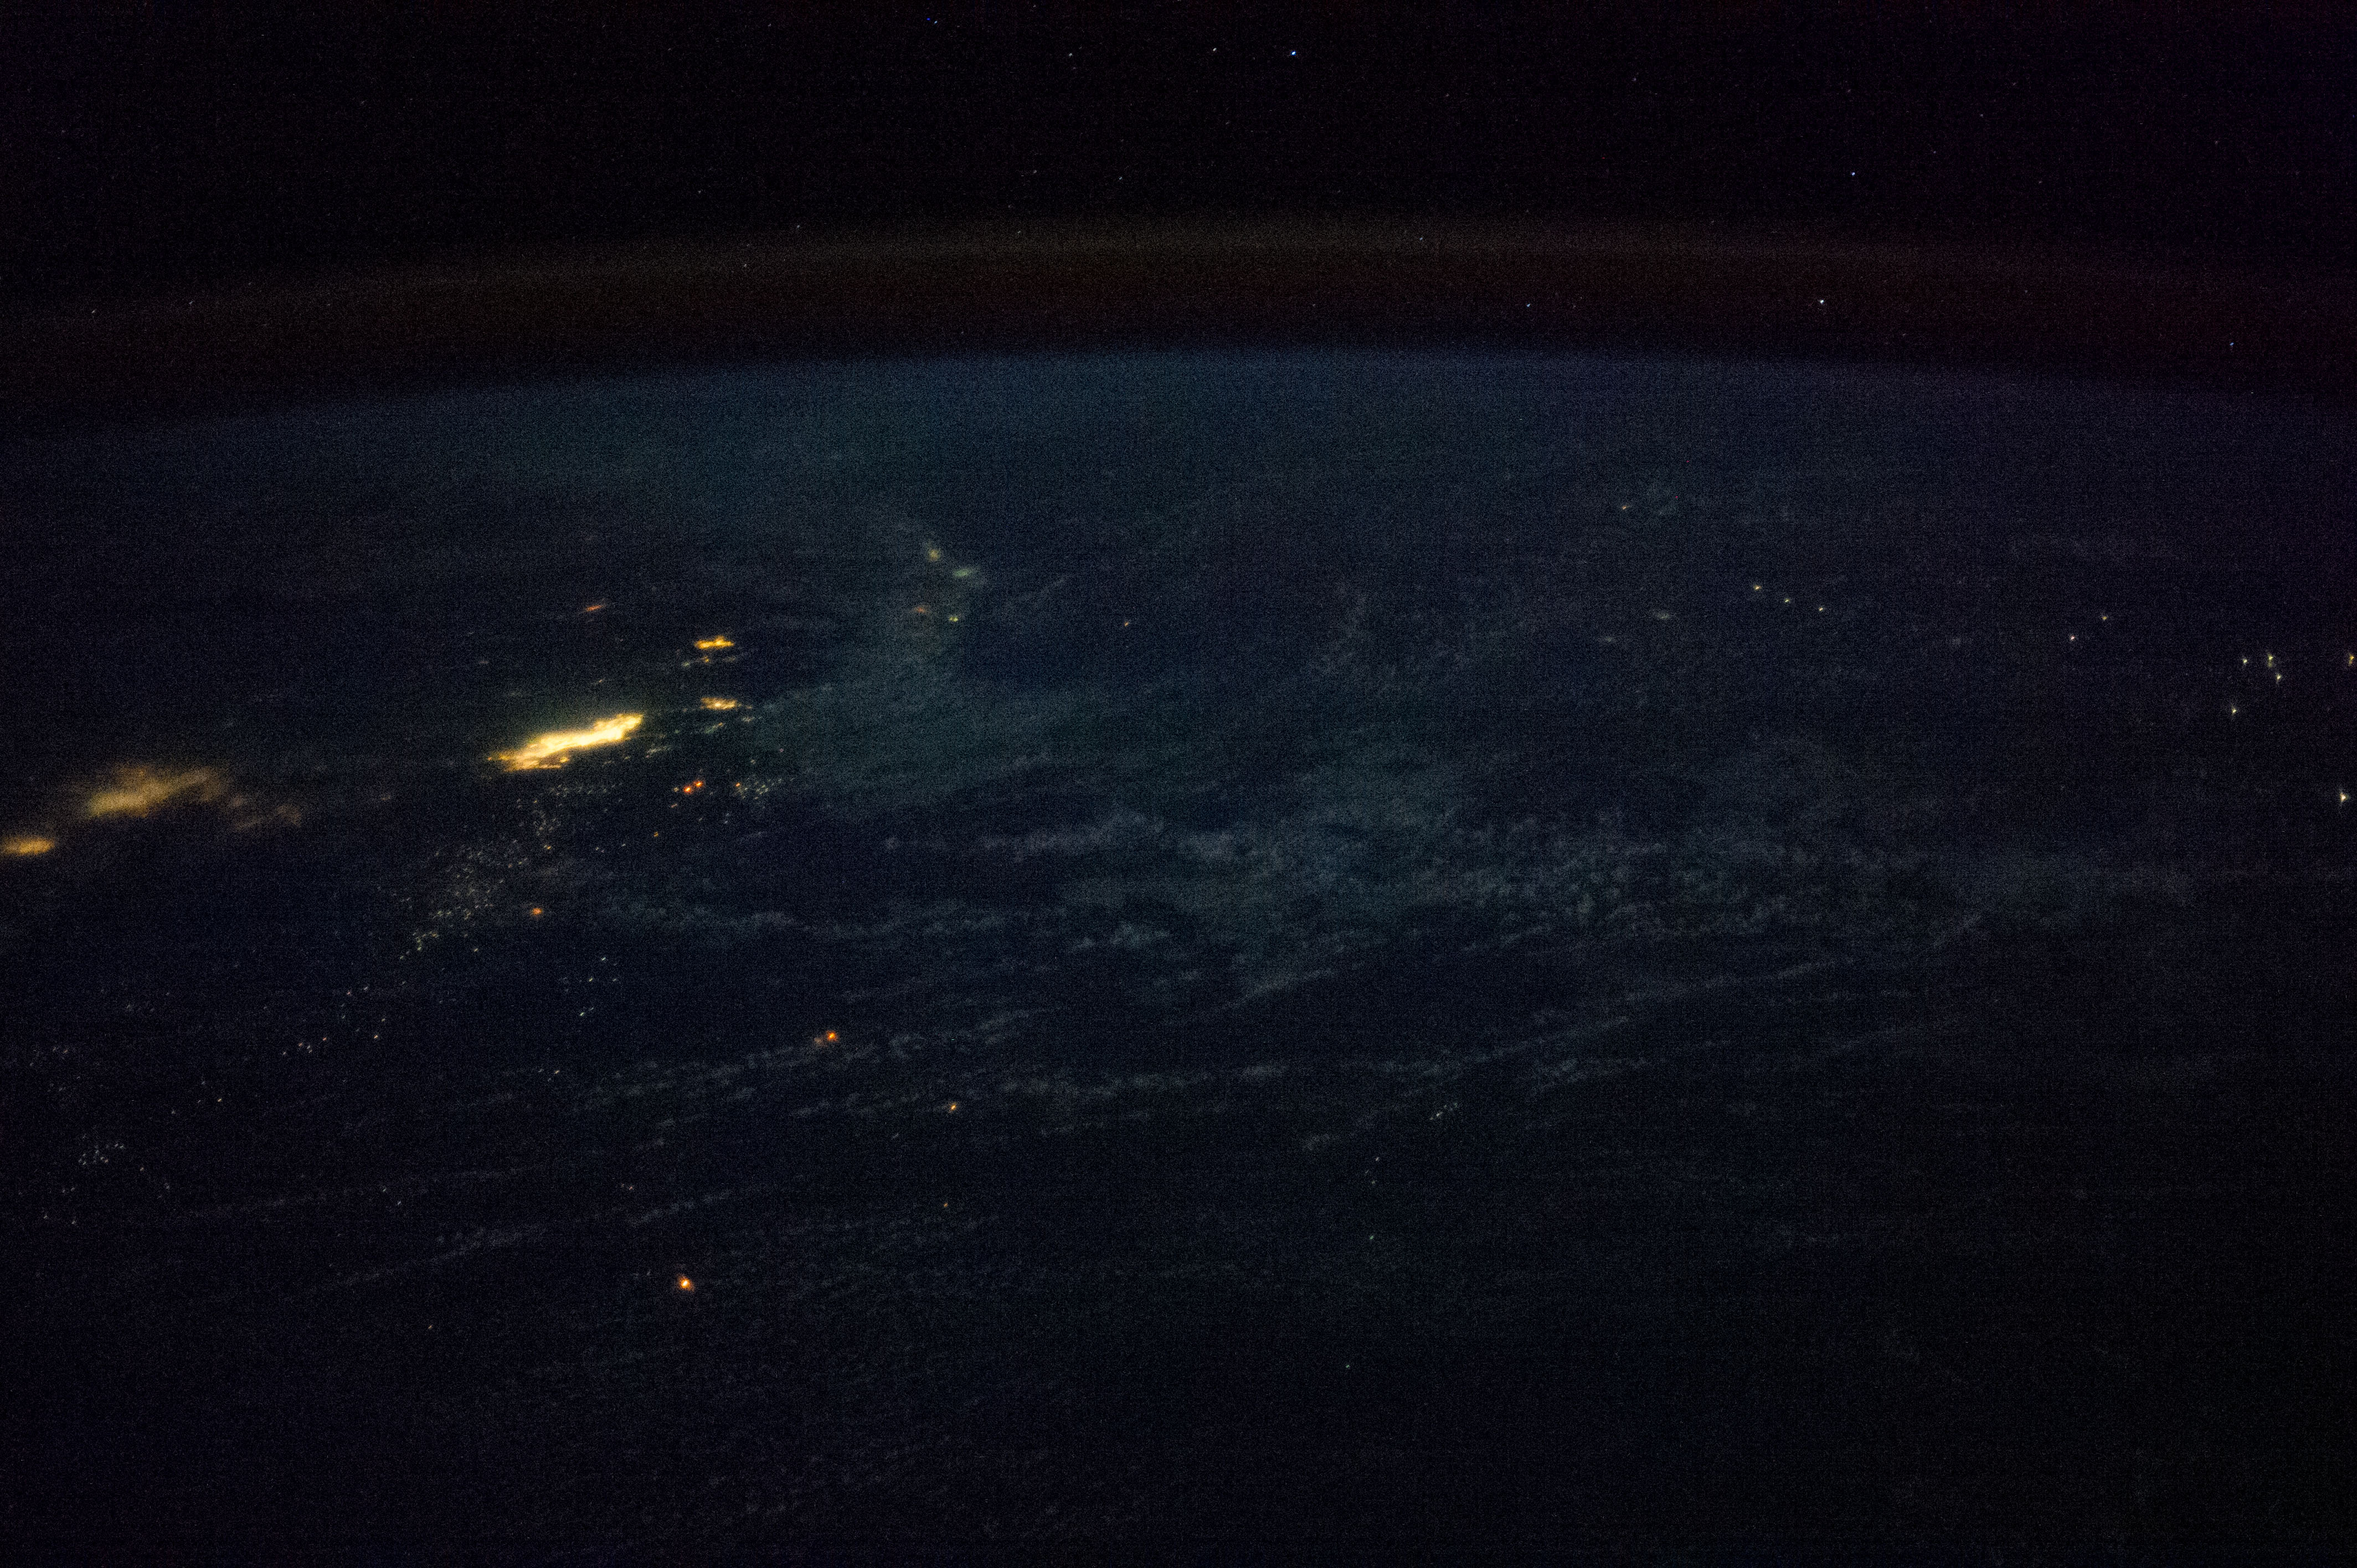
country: VIETNAM
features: SOUTH CHINA SEA, NIGHT
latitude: 9.3
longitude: 108.2
